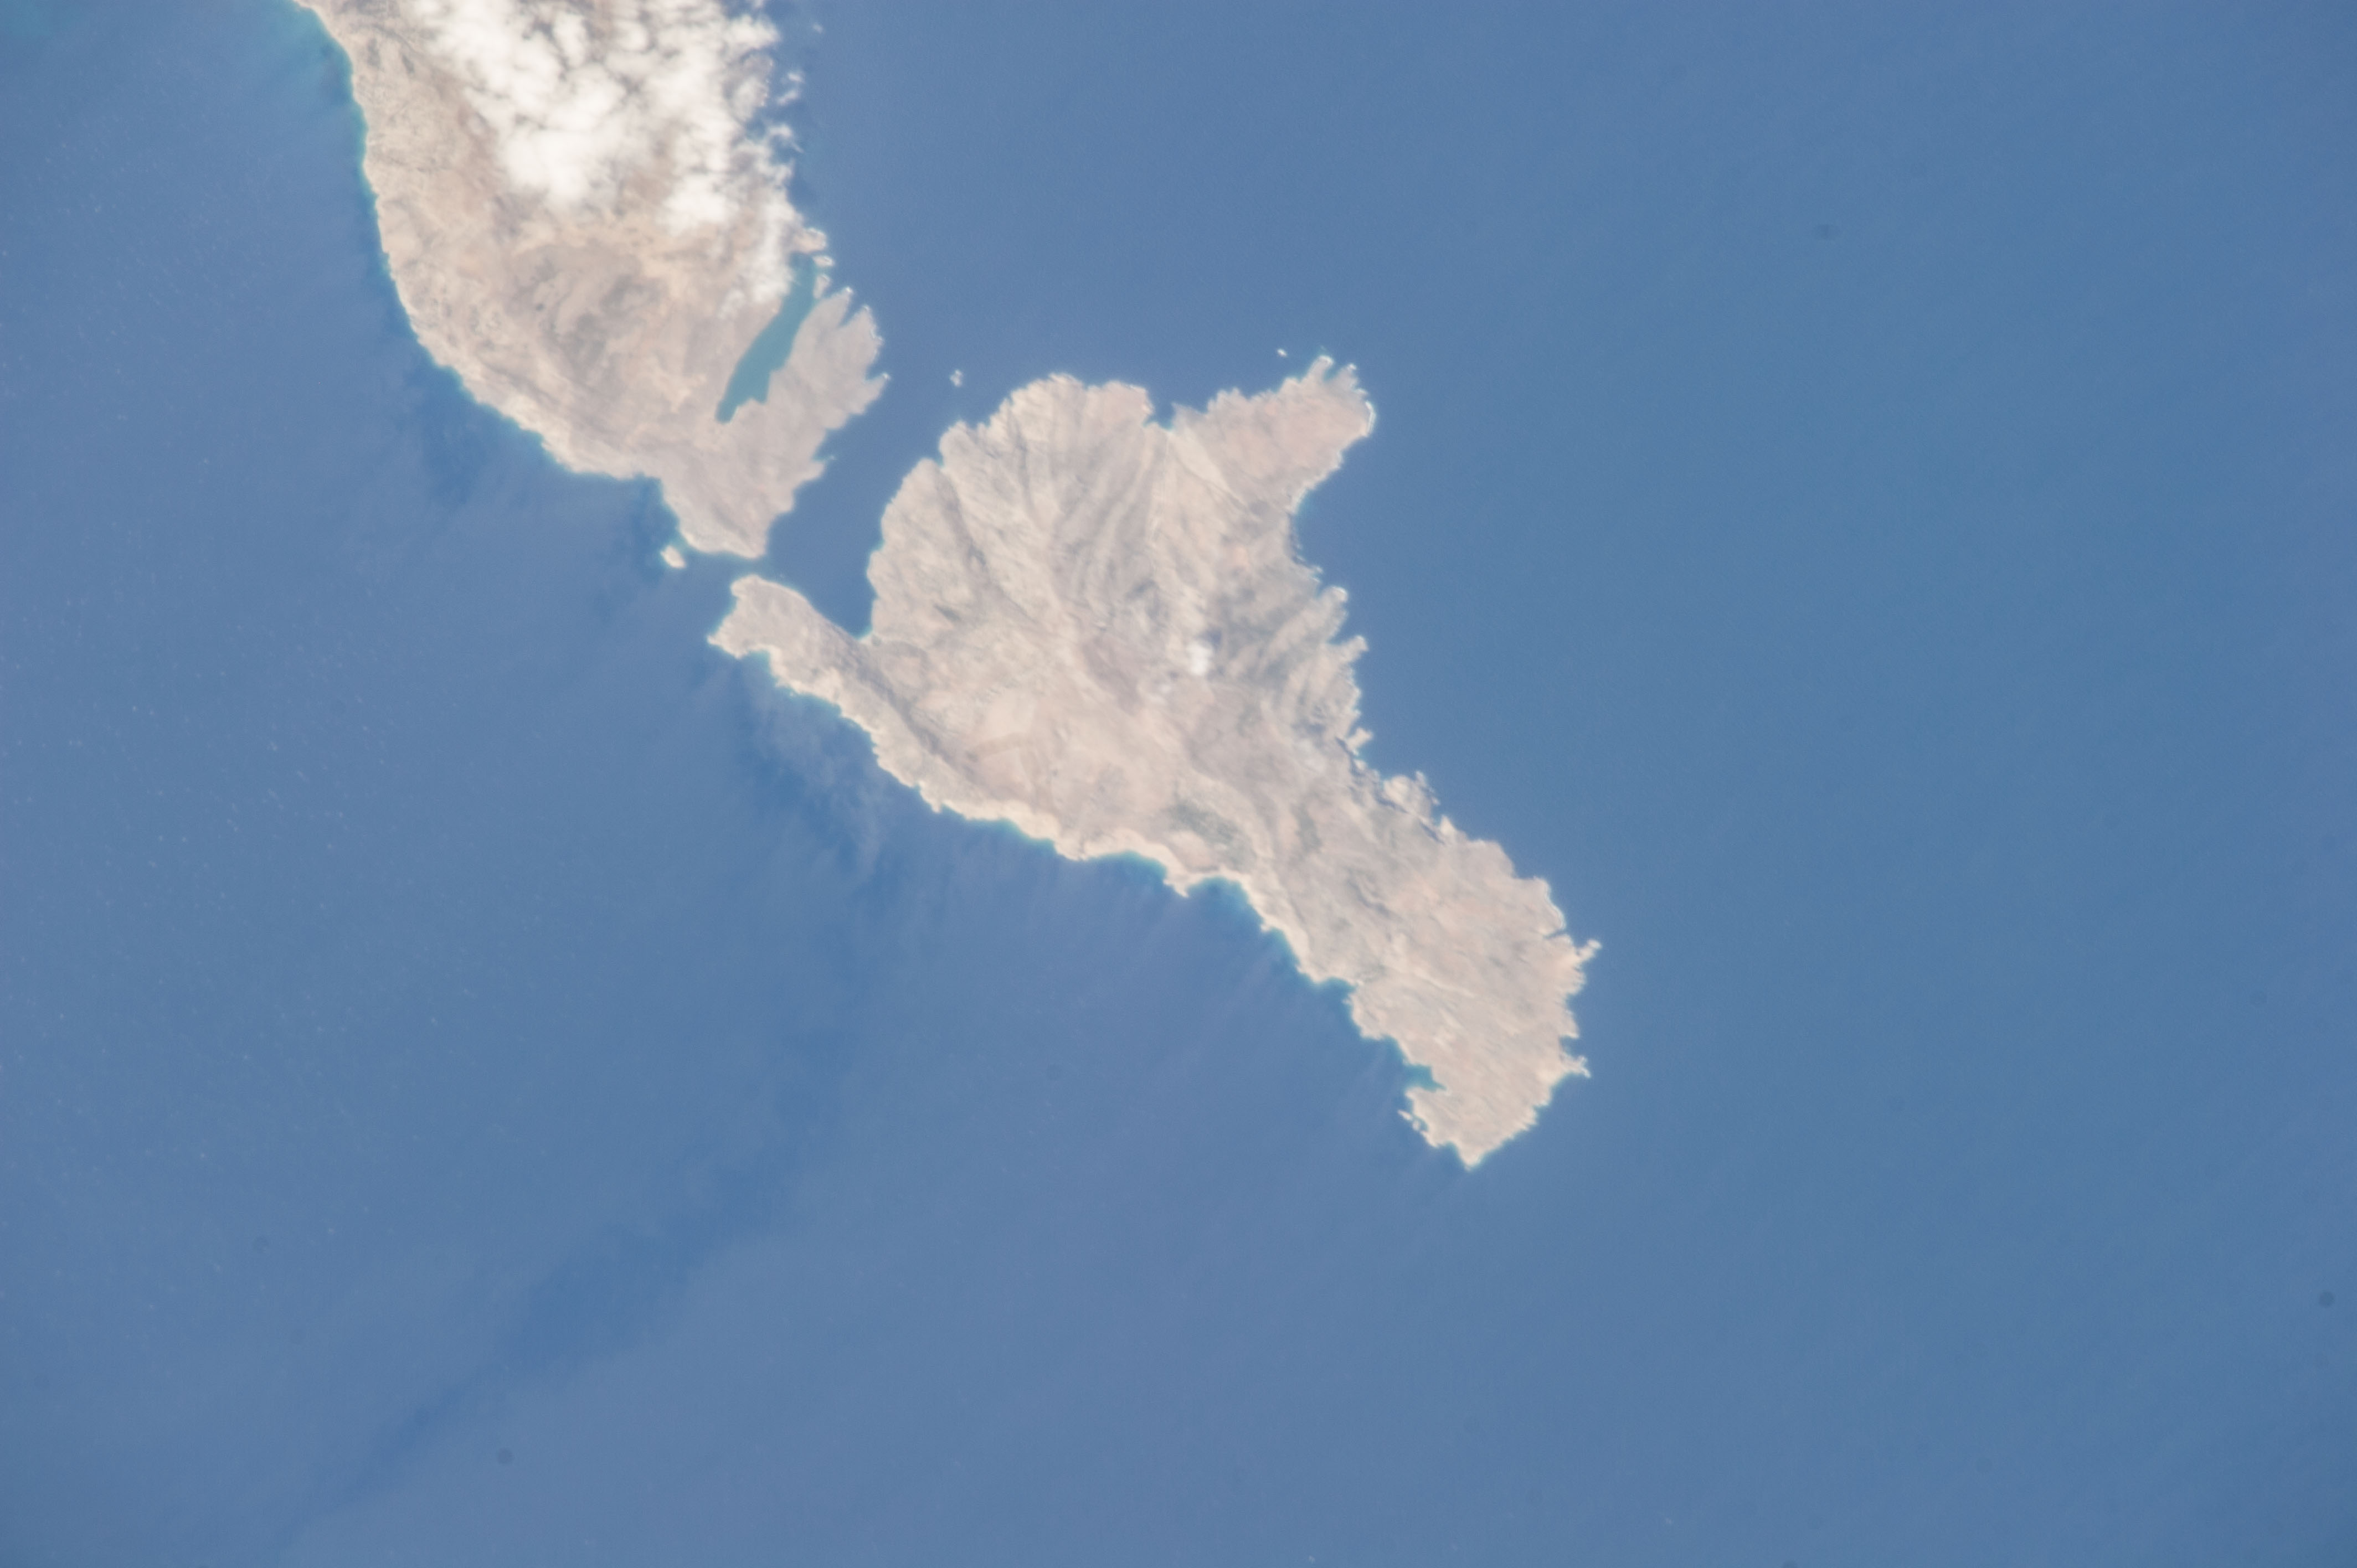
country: GREECE
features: SARIA ISLAND, KARPATHOS ISLAND, TRISTOMO
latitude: 35.9
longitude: 27.2
